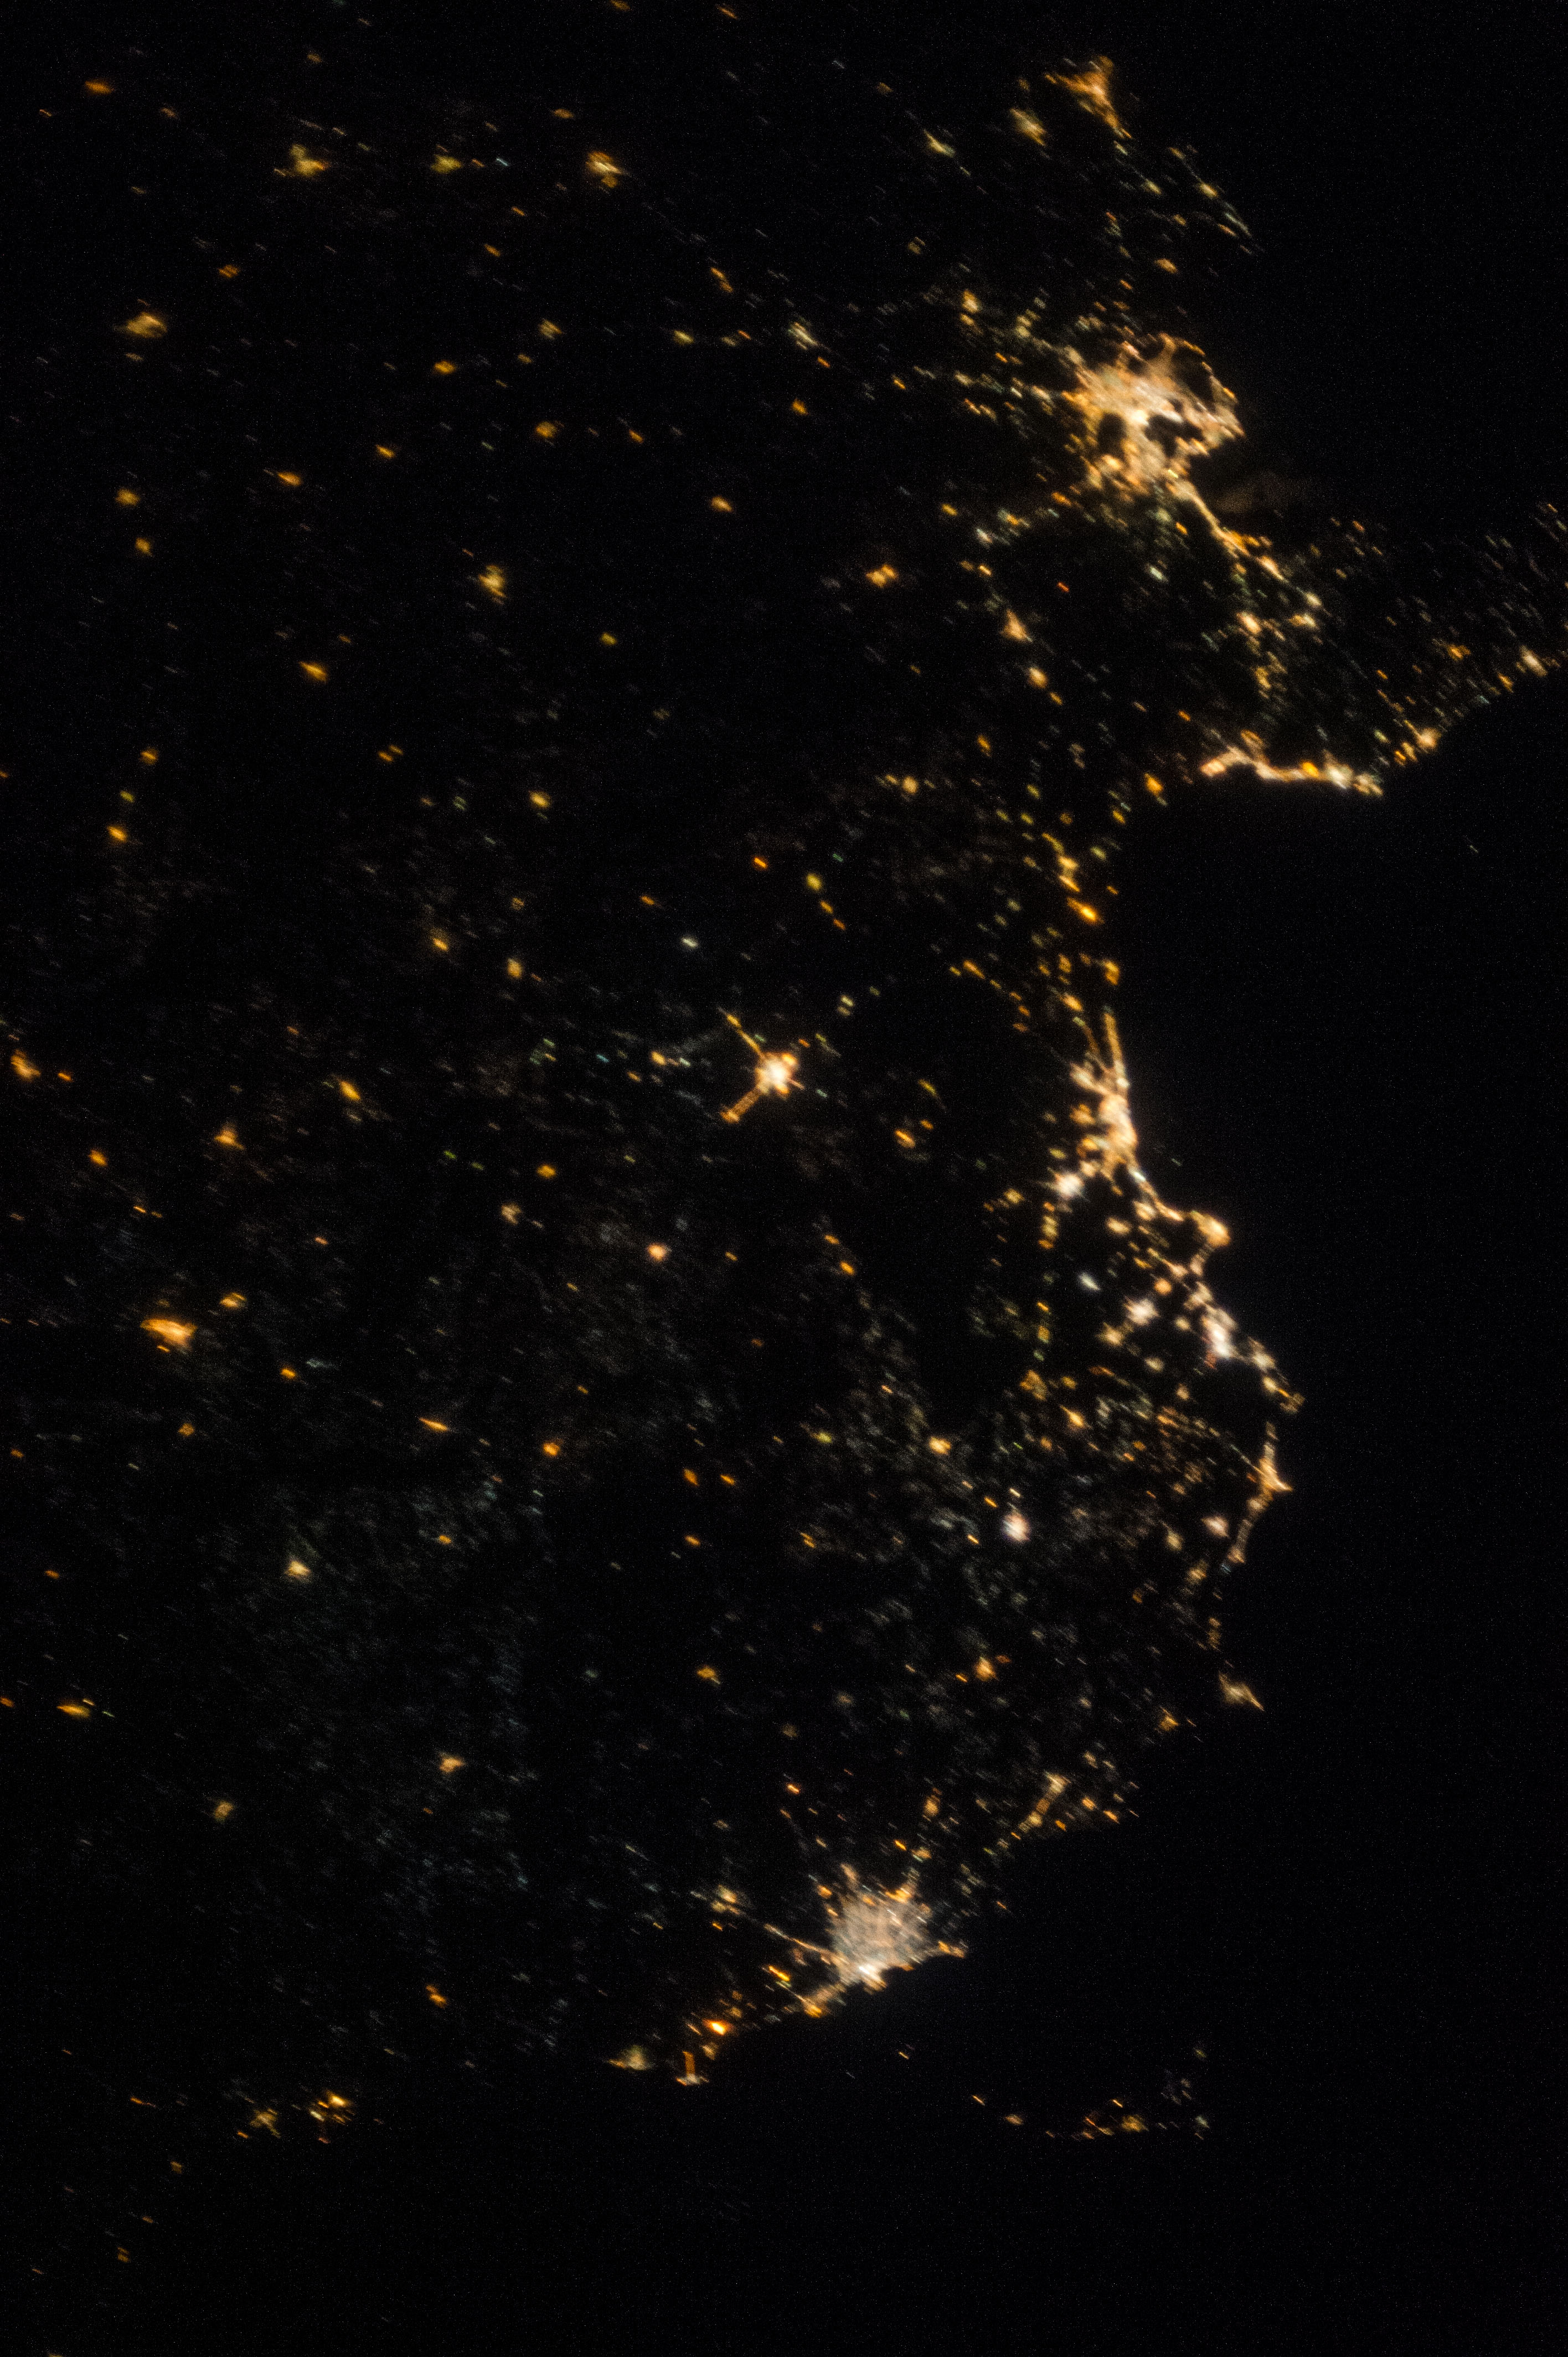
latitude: 36.7
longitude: 10.5
